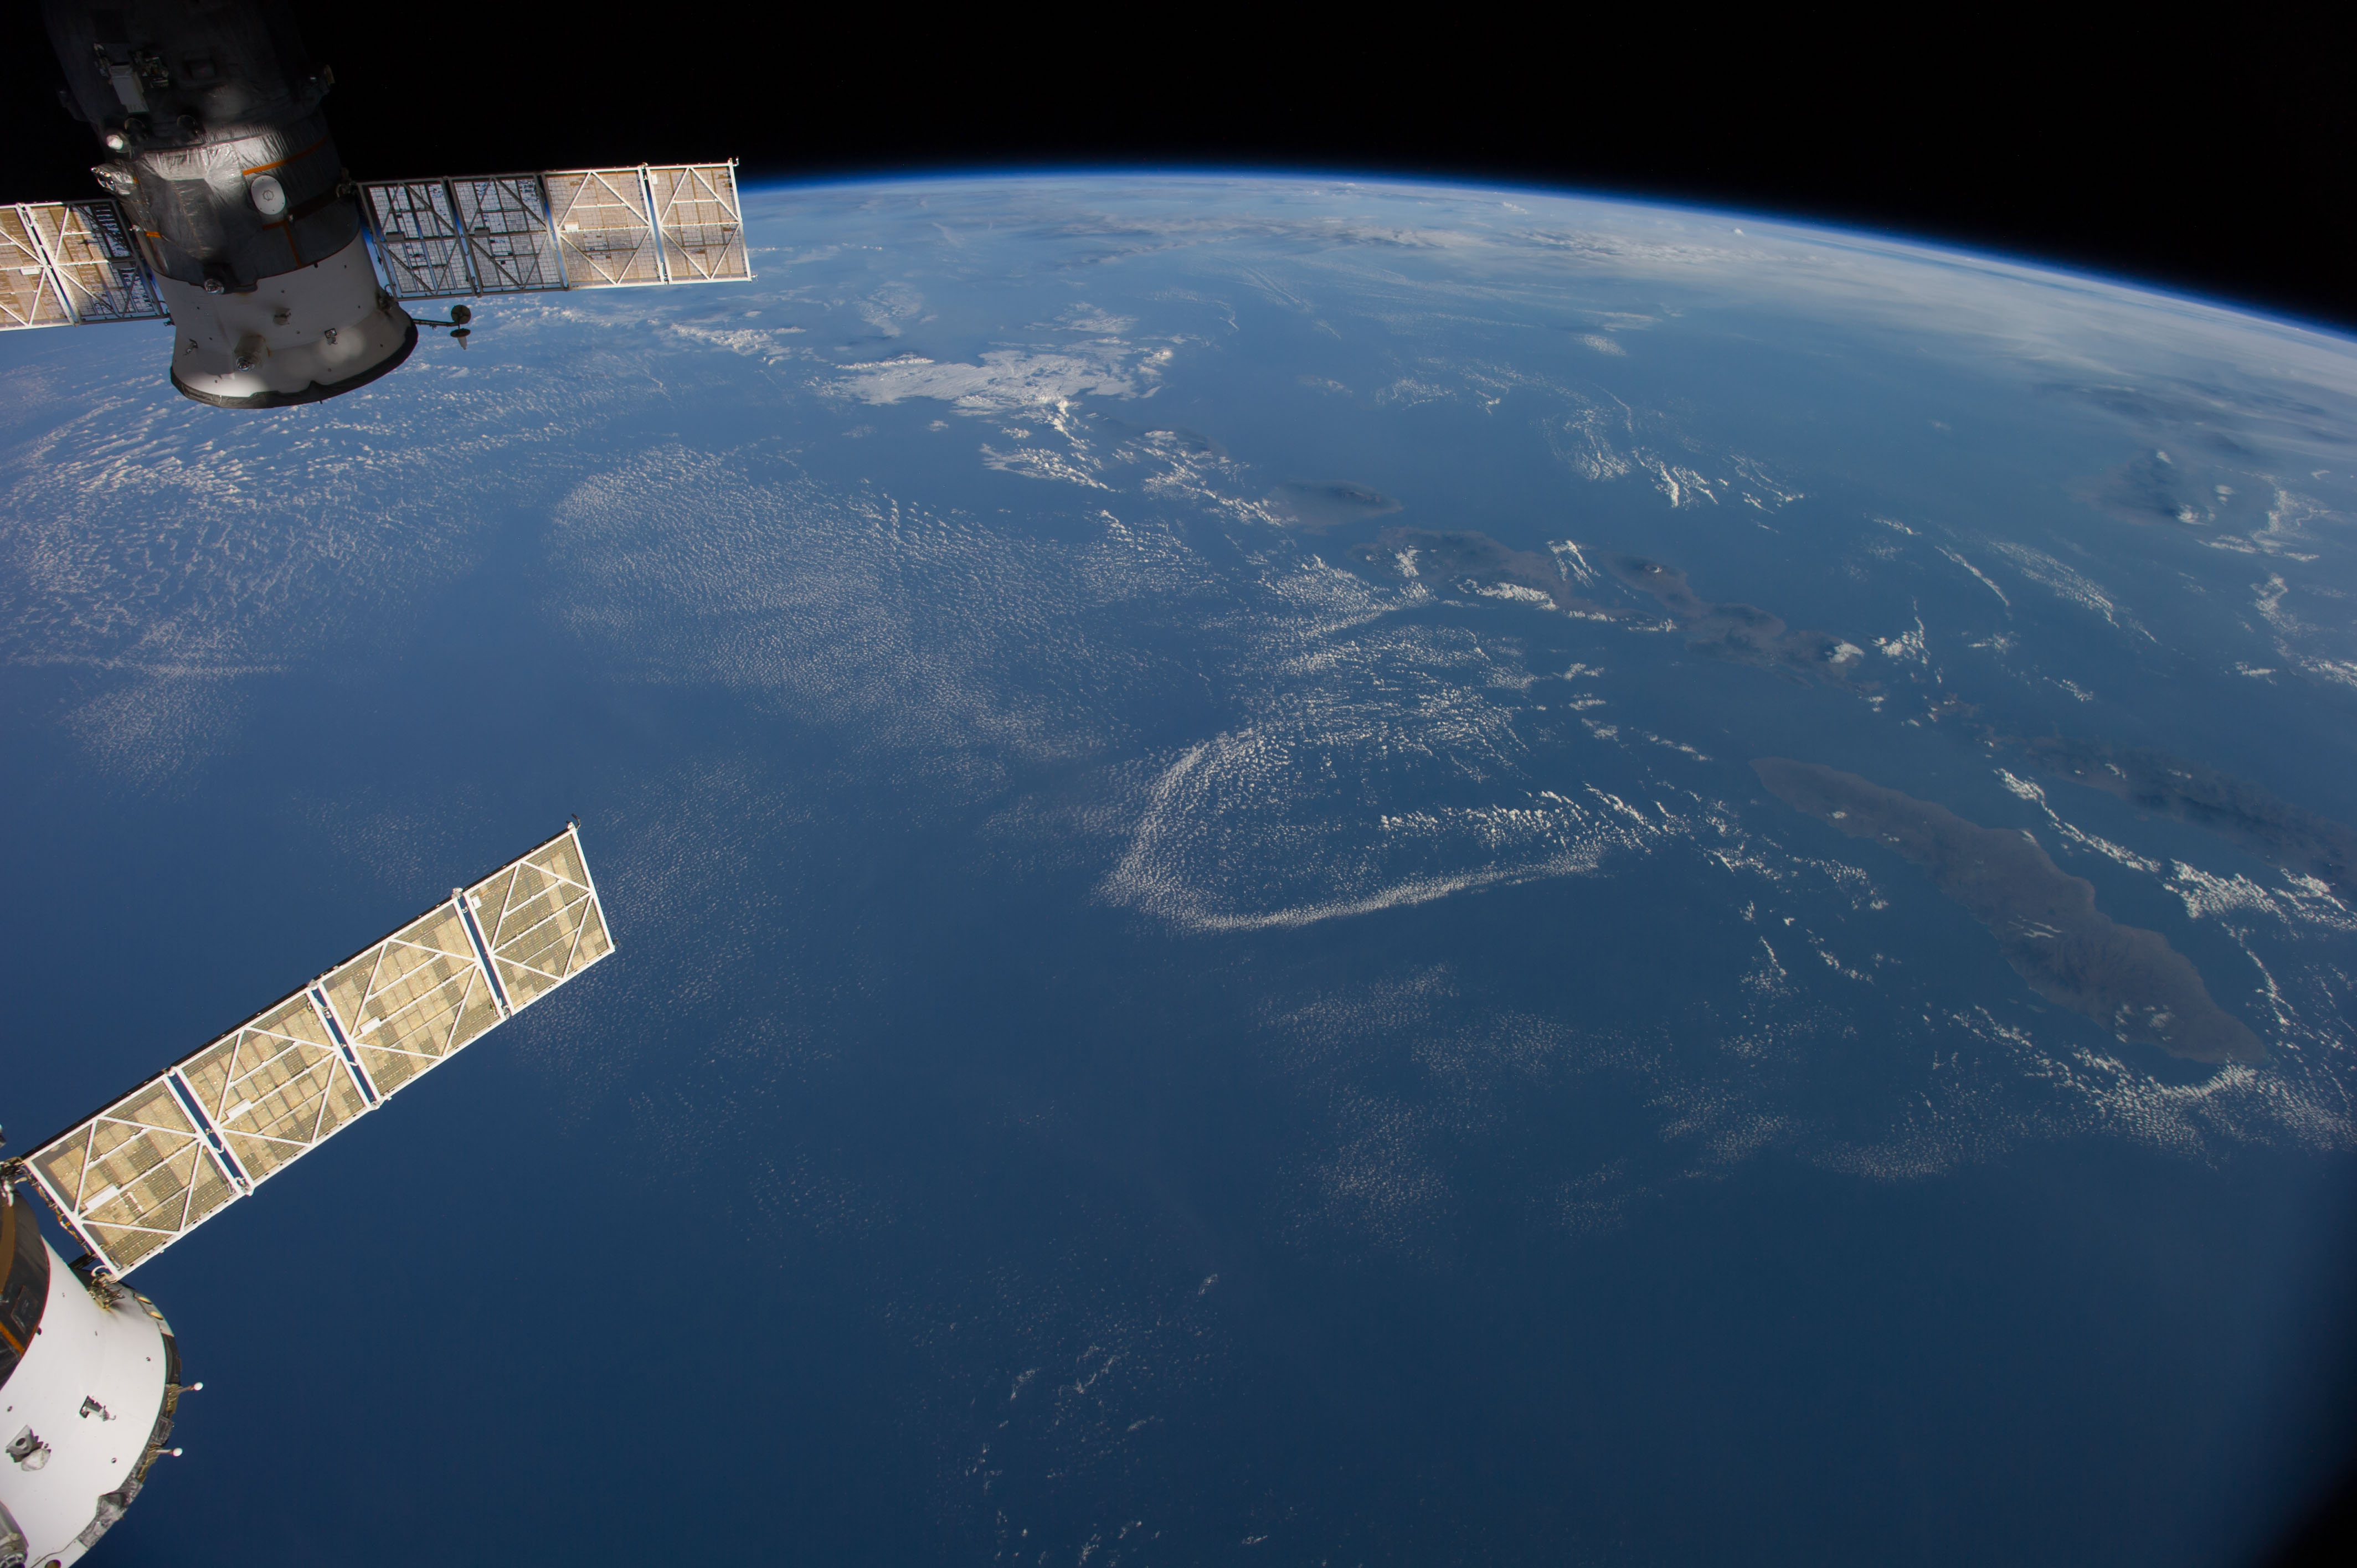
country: INDONESIA
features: BALI, W. NUSA TENGGARA, BALI S., JAVA S., MT. RINJANI, MT. TAMBORA, ATMOSPHERIC LIMB
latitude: -11.0
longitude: 116.5
